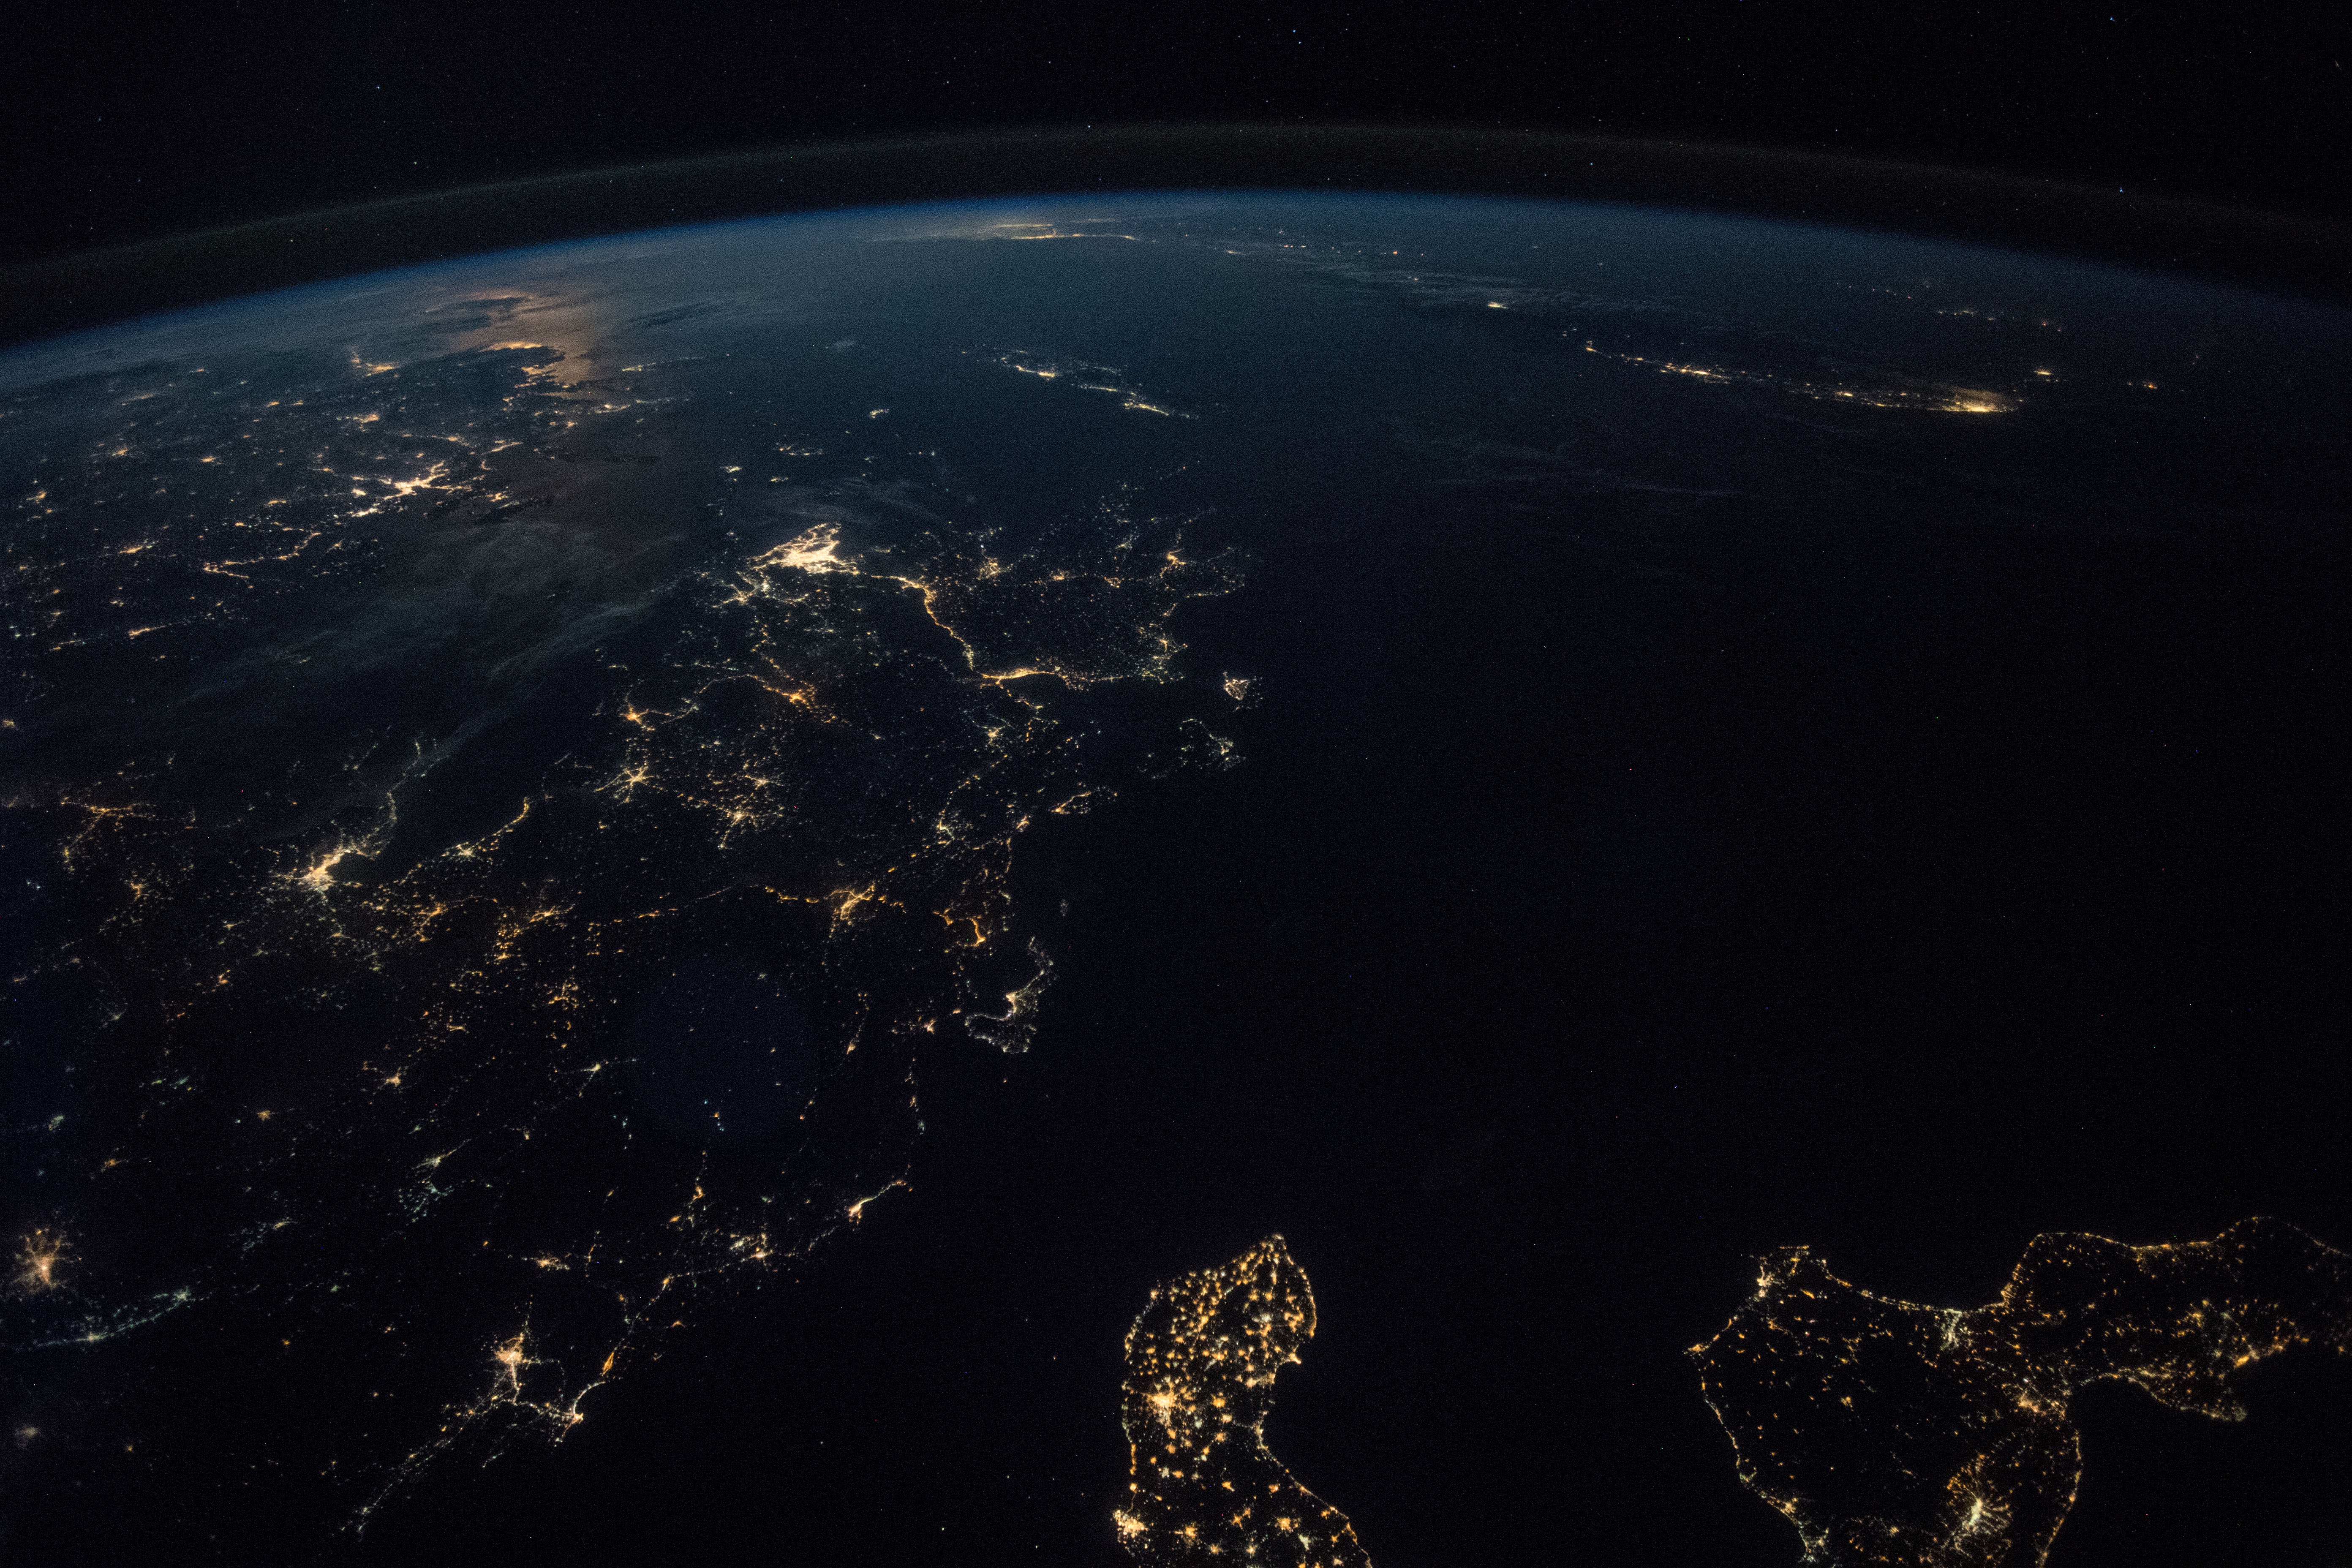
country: GREECE
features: IONIAN SEA, ADRIATIC SEA, LECCE, ANTIPAXOI, PREVEZA, MEDITERRANEAN SEA, NIGHT, EARTH LIMB
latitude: 38.4
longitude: 20.2
